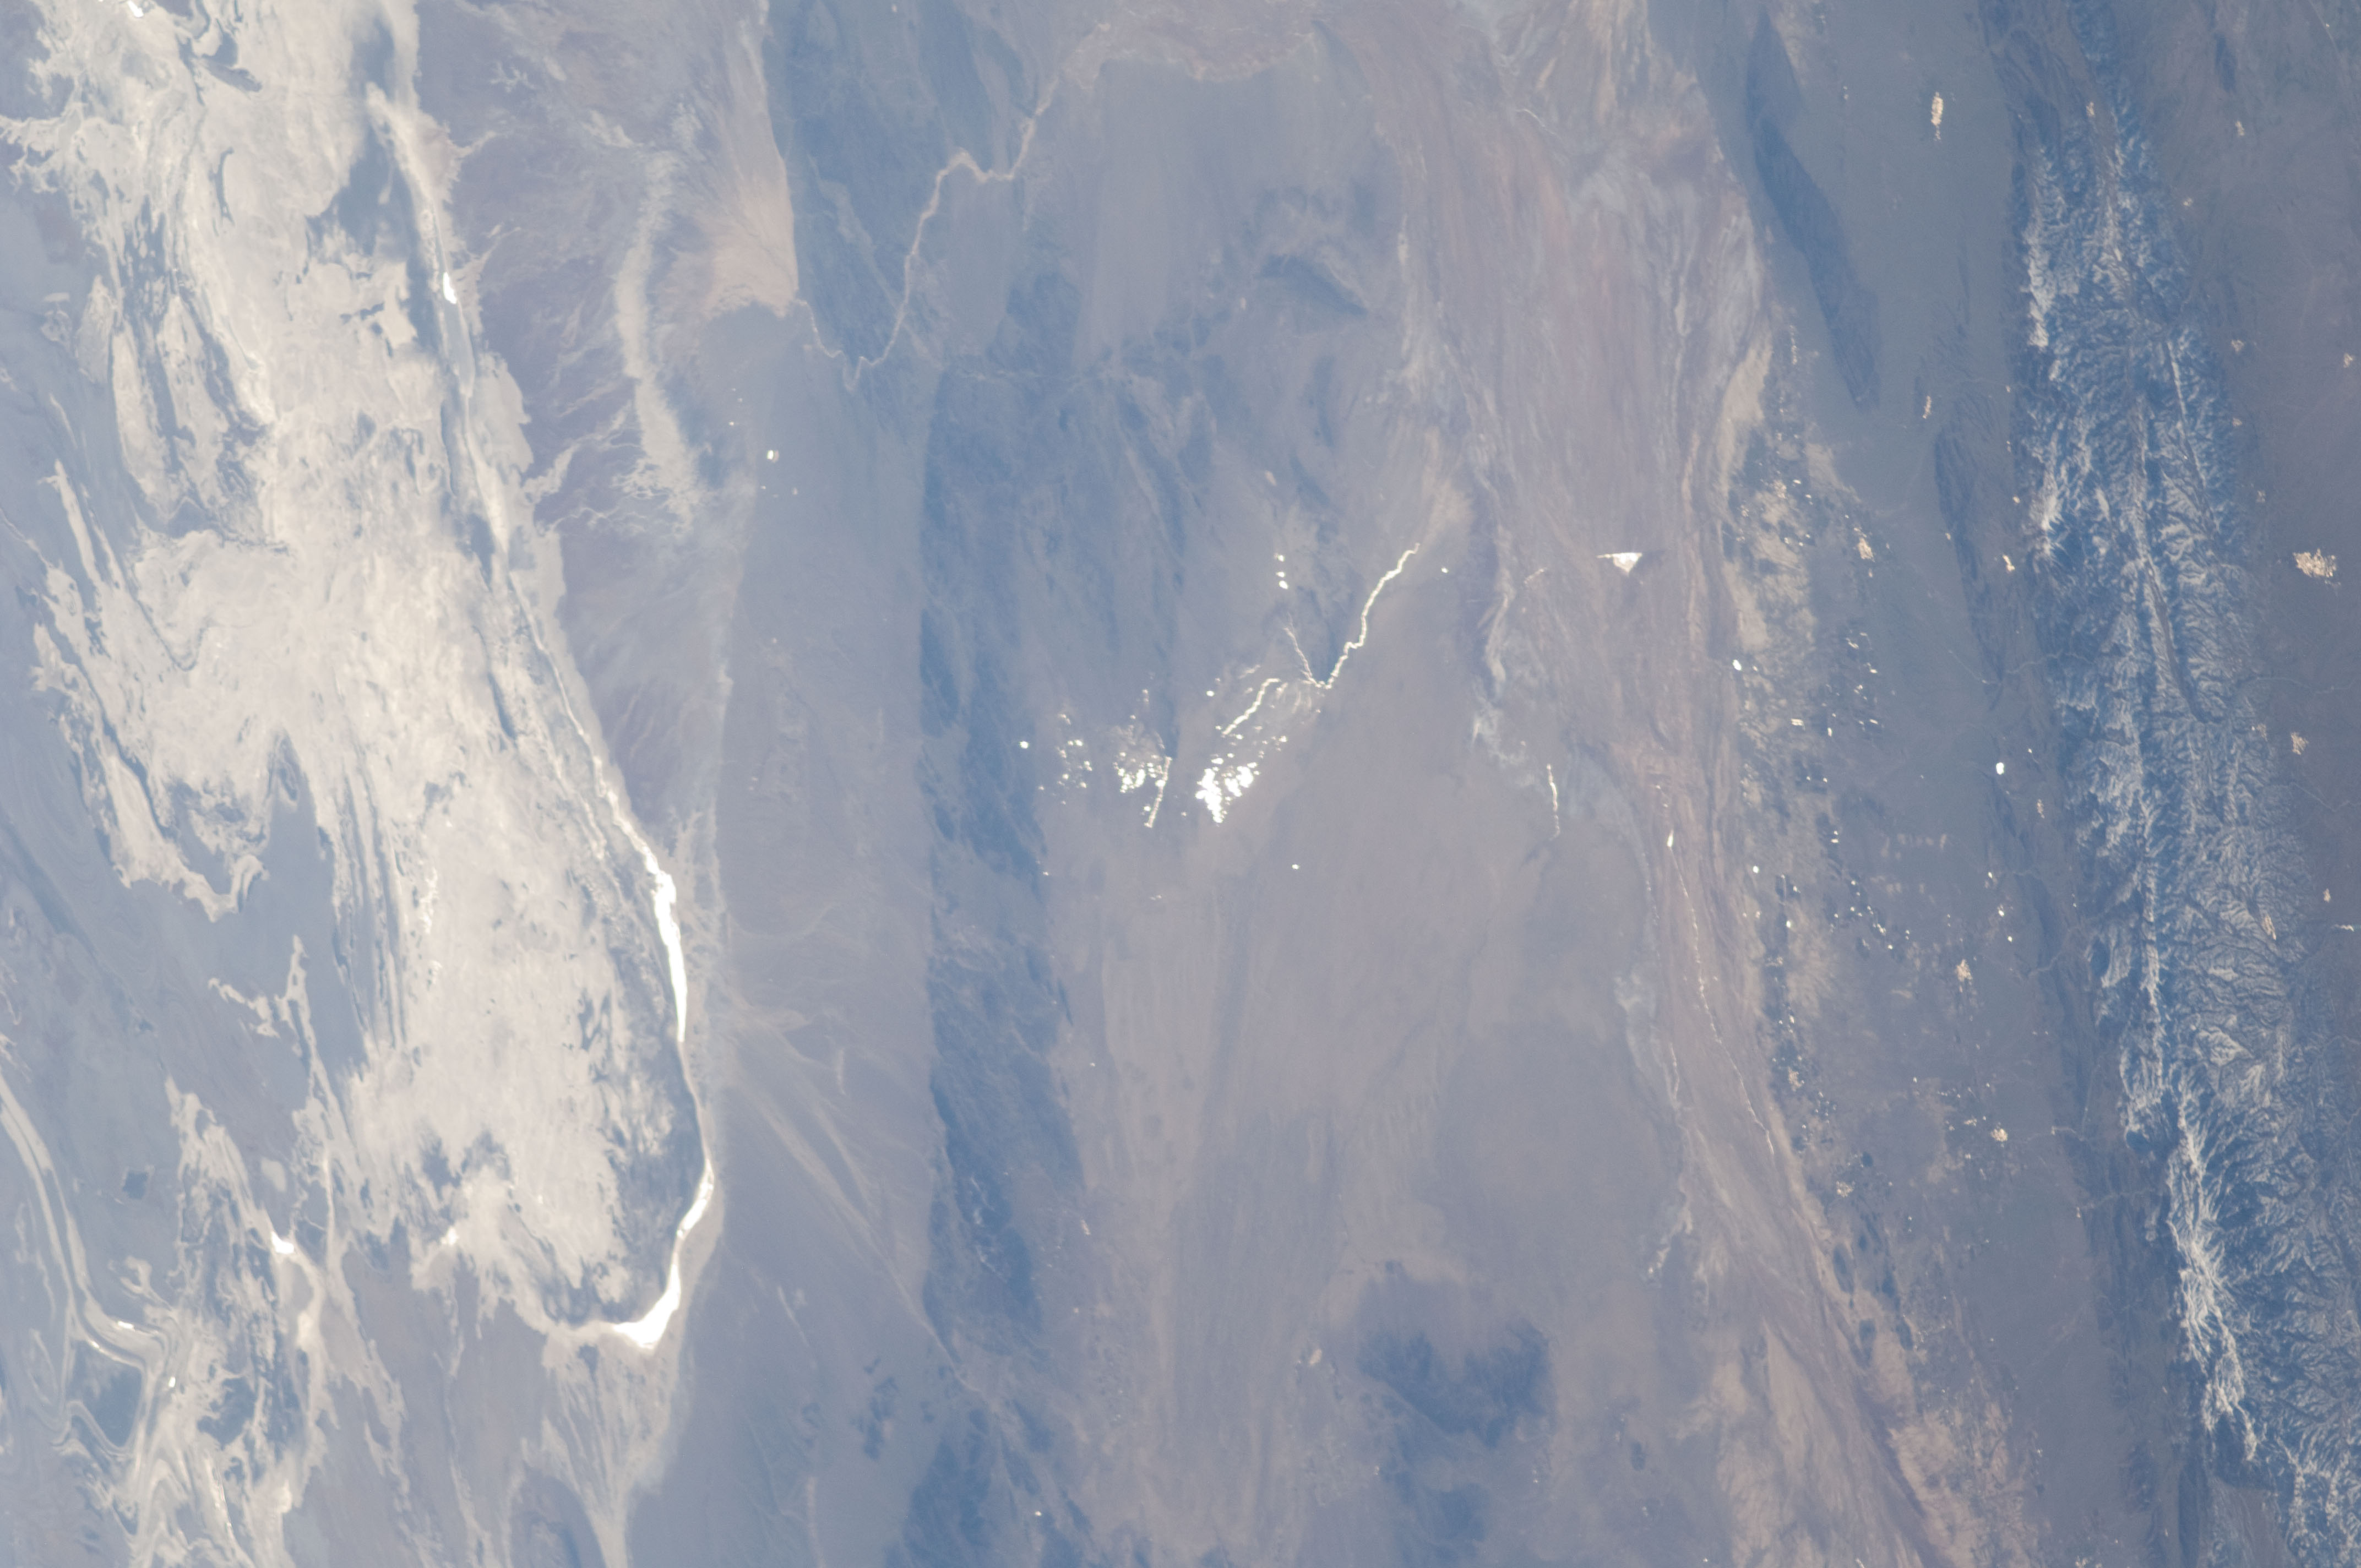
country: IRAN
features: GREAT SALT DESERT, LAKES, GLINT, ALLUVIAL FAN, RIVERS, JOGHATAI MTS.
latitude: 35.9
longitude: 56.7
